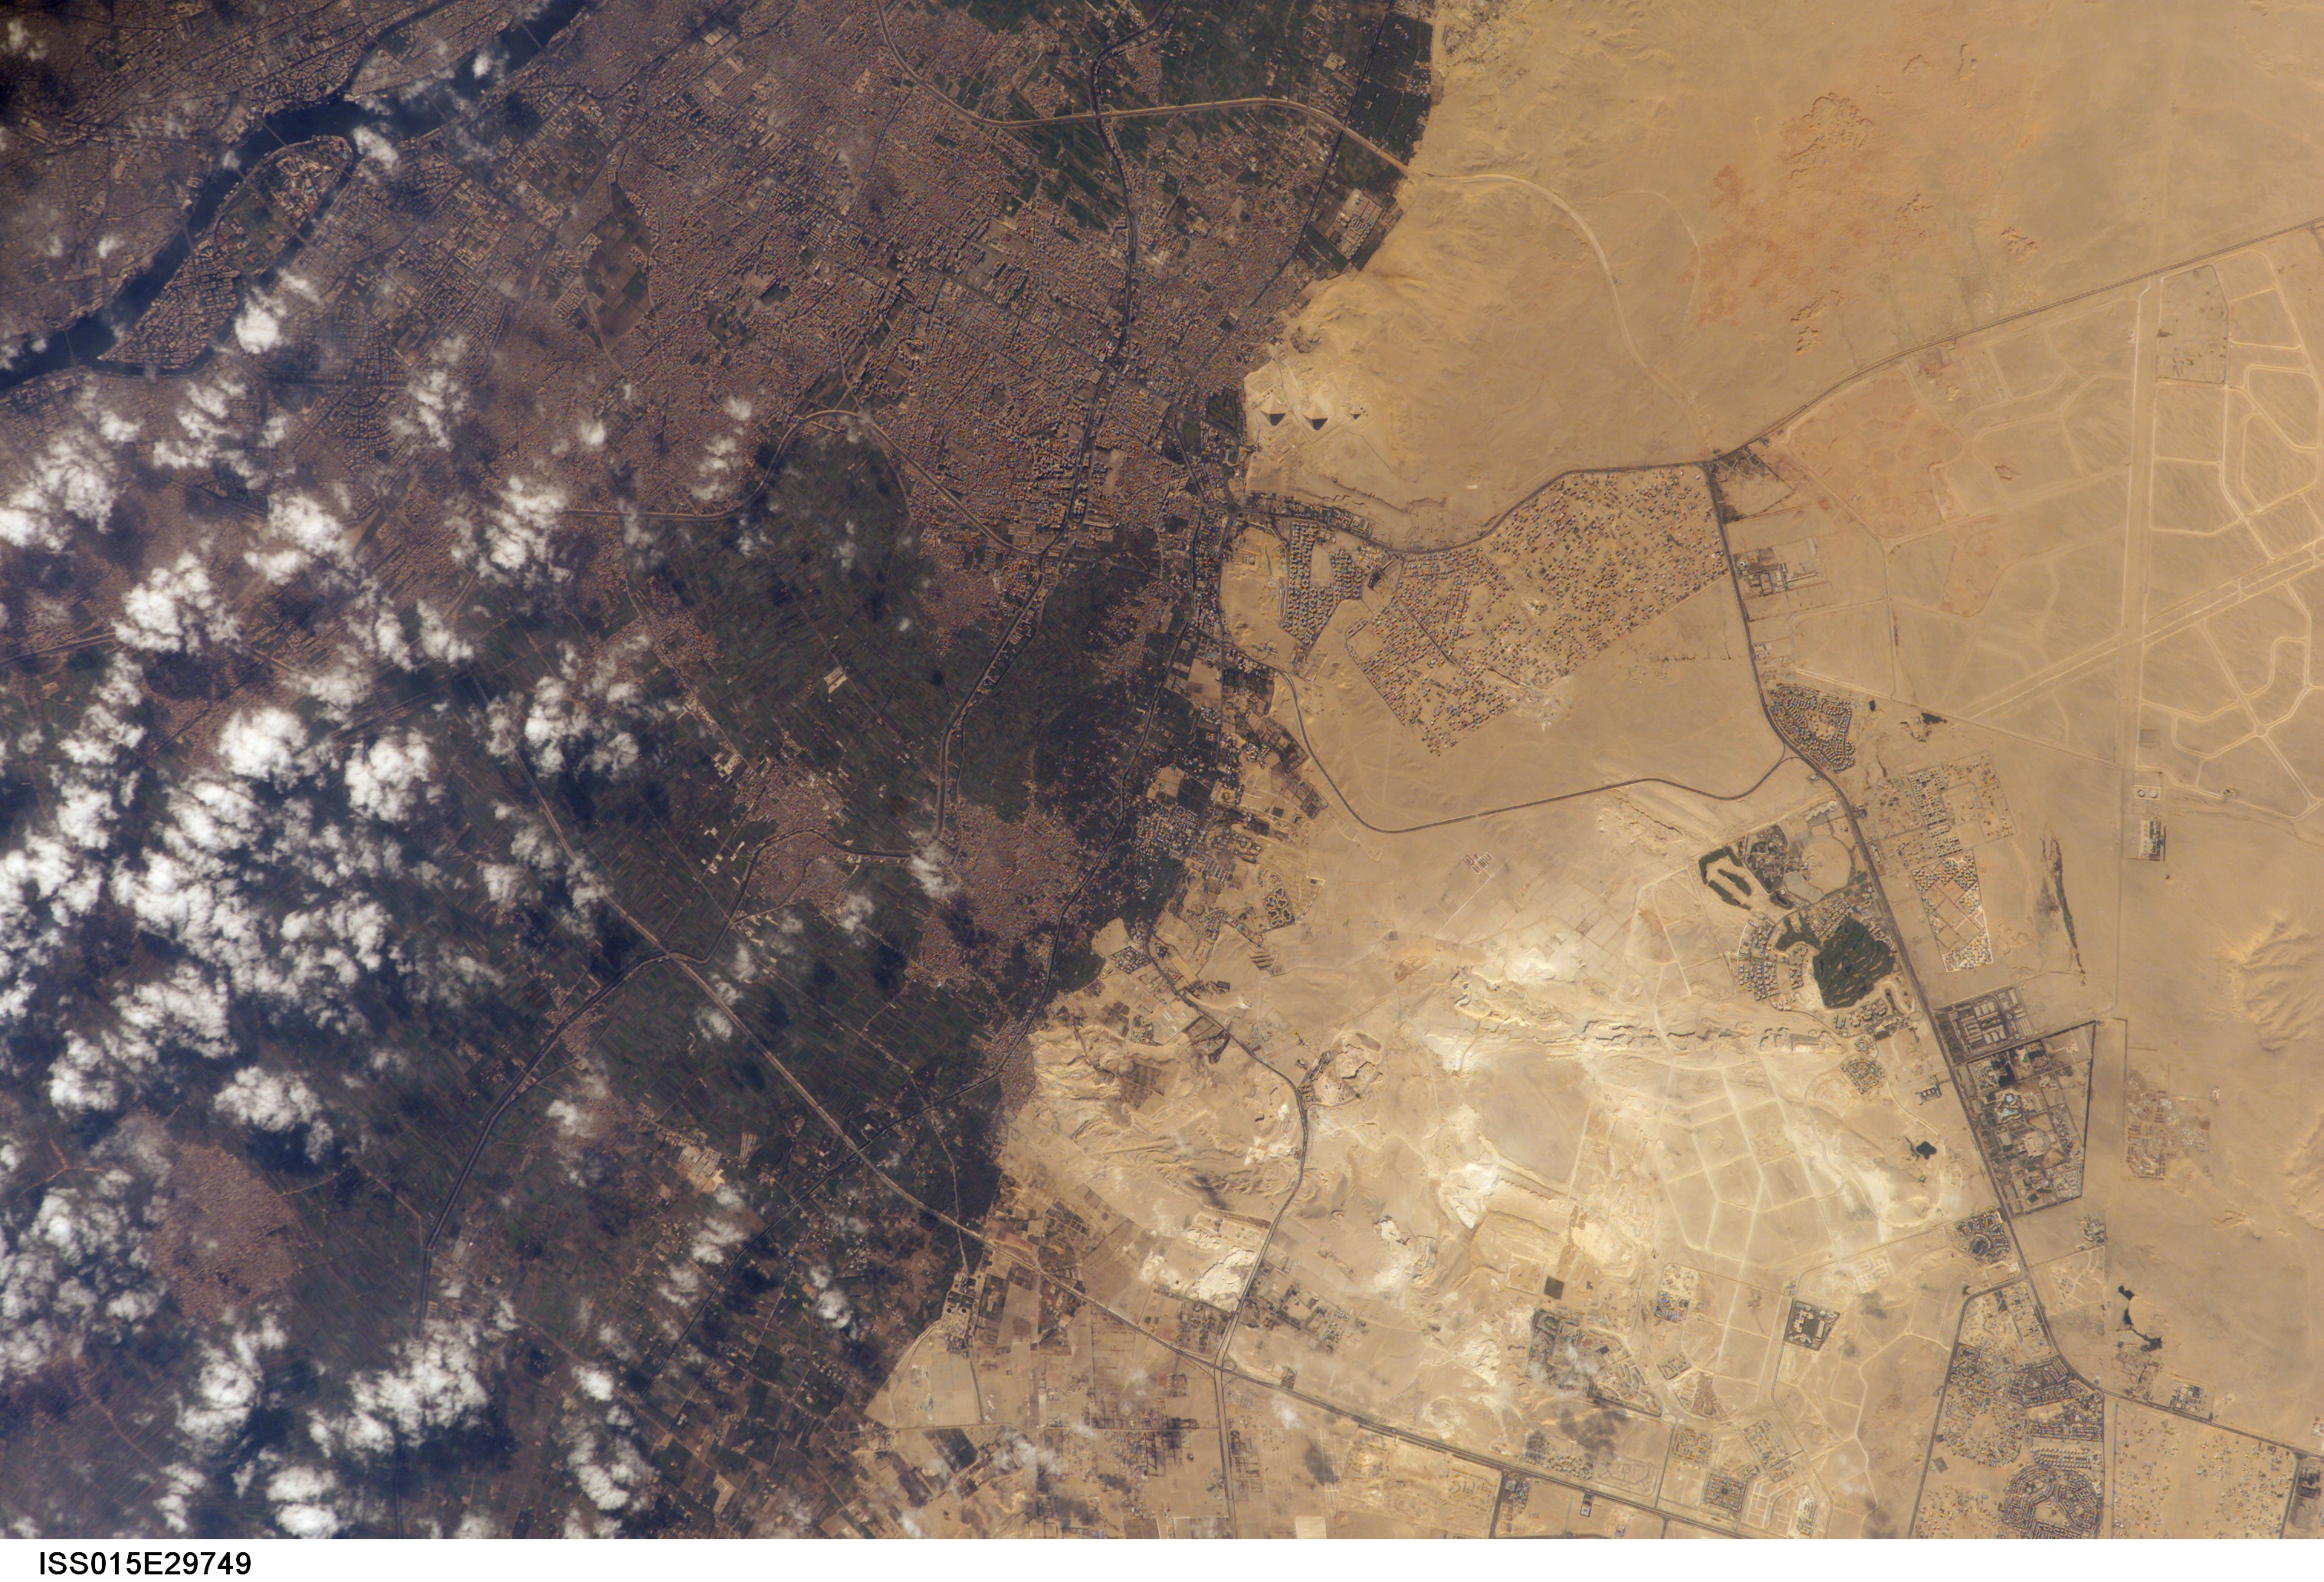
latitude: 30.0
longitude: 31.1
